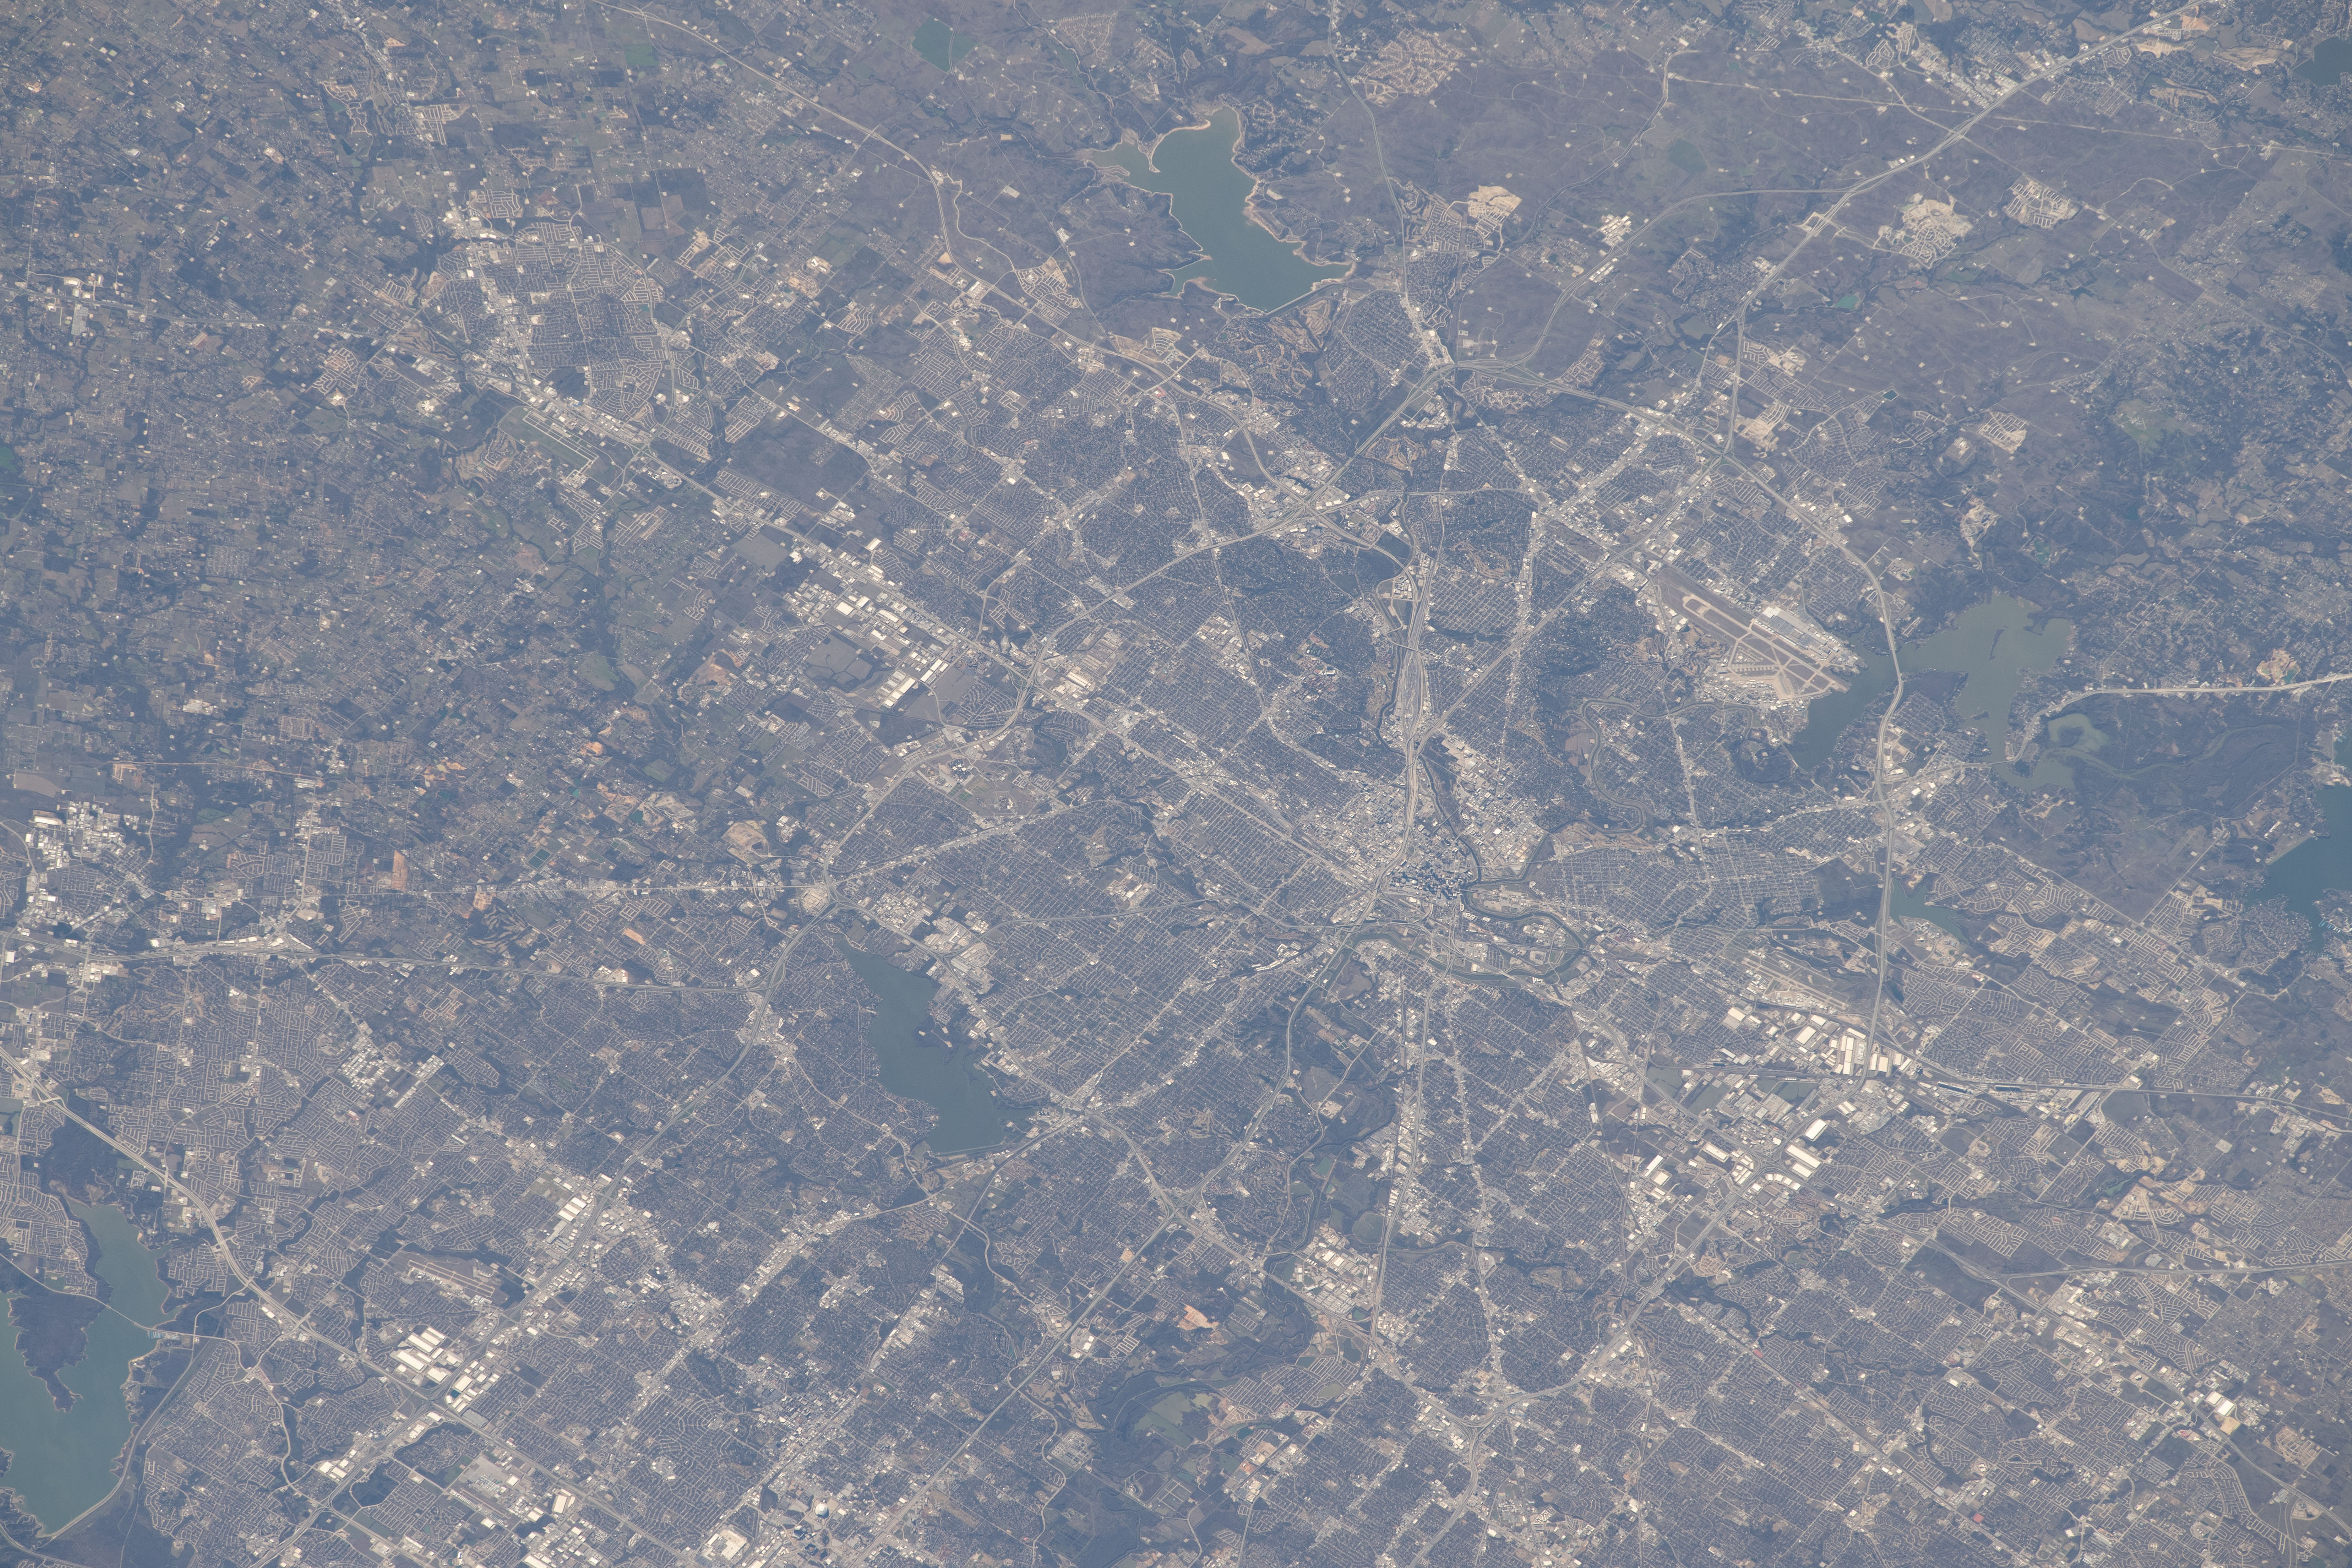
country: USA-TEXAS
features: FORT WORTH
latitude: 32.7
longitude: -97.3
